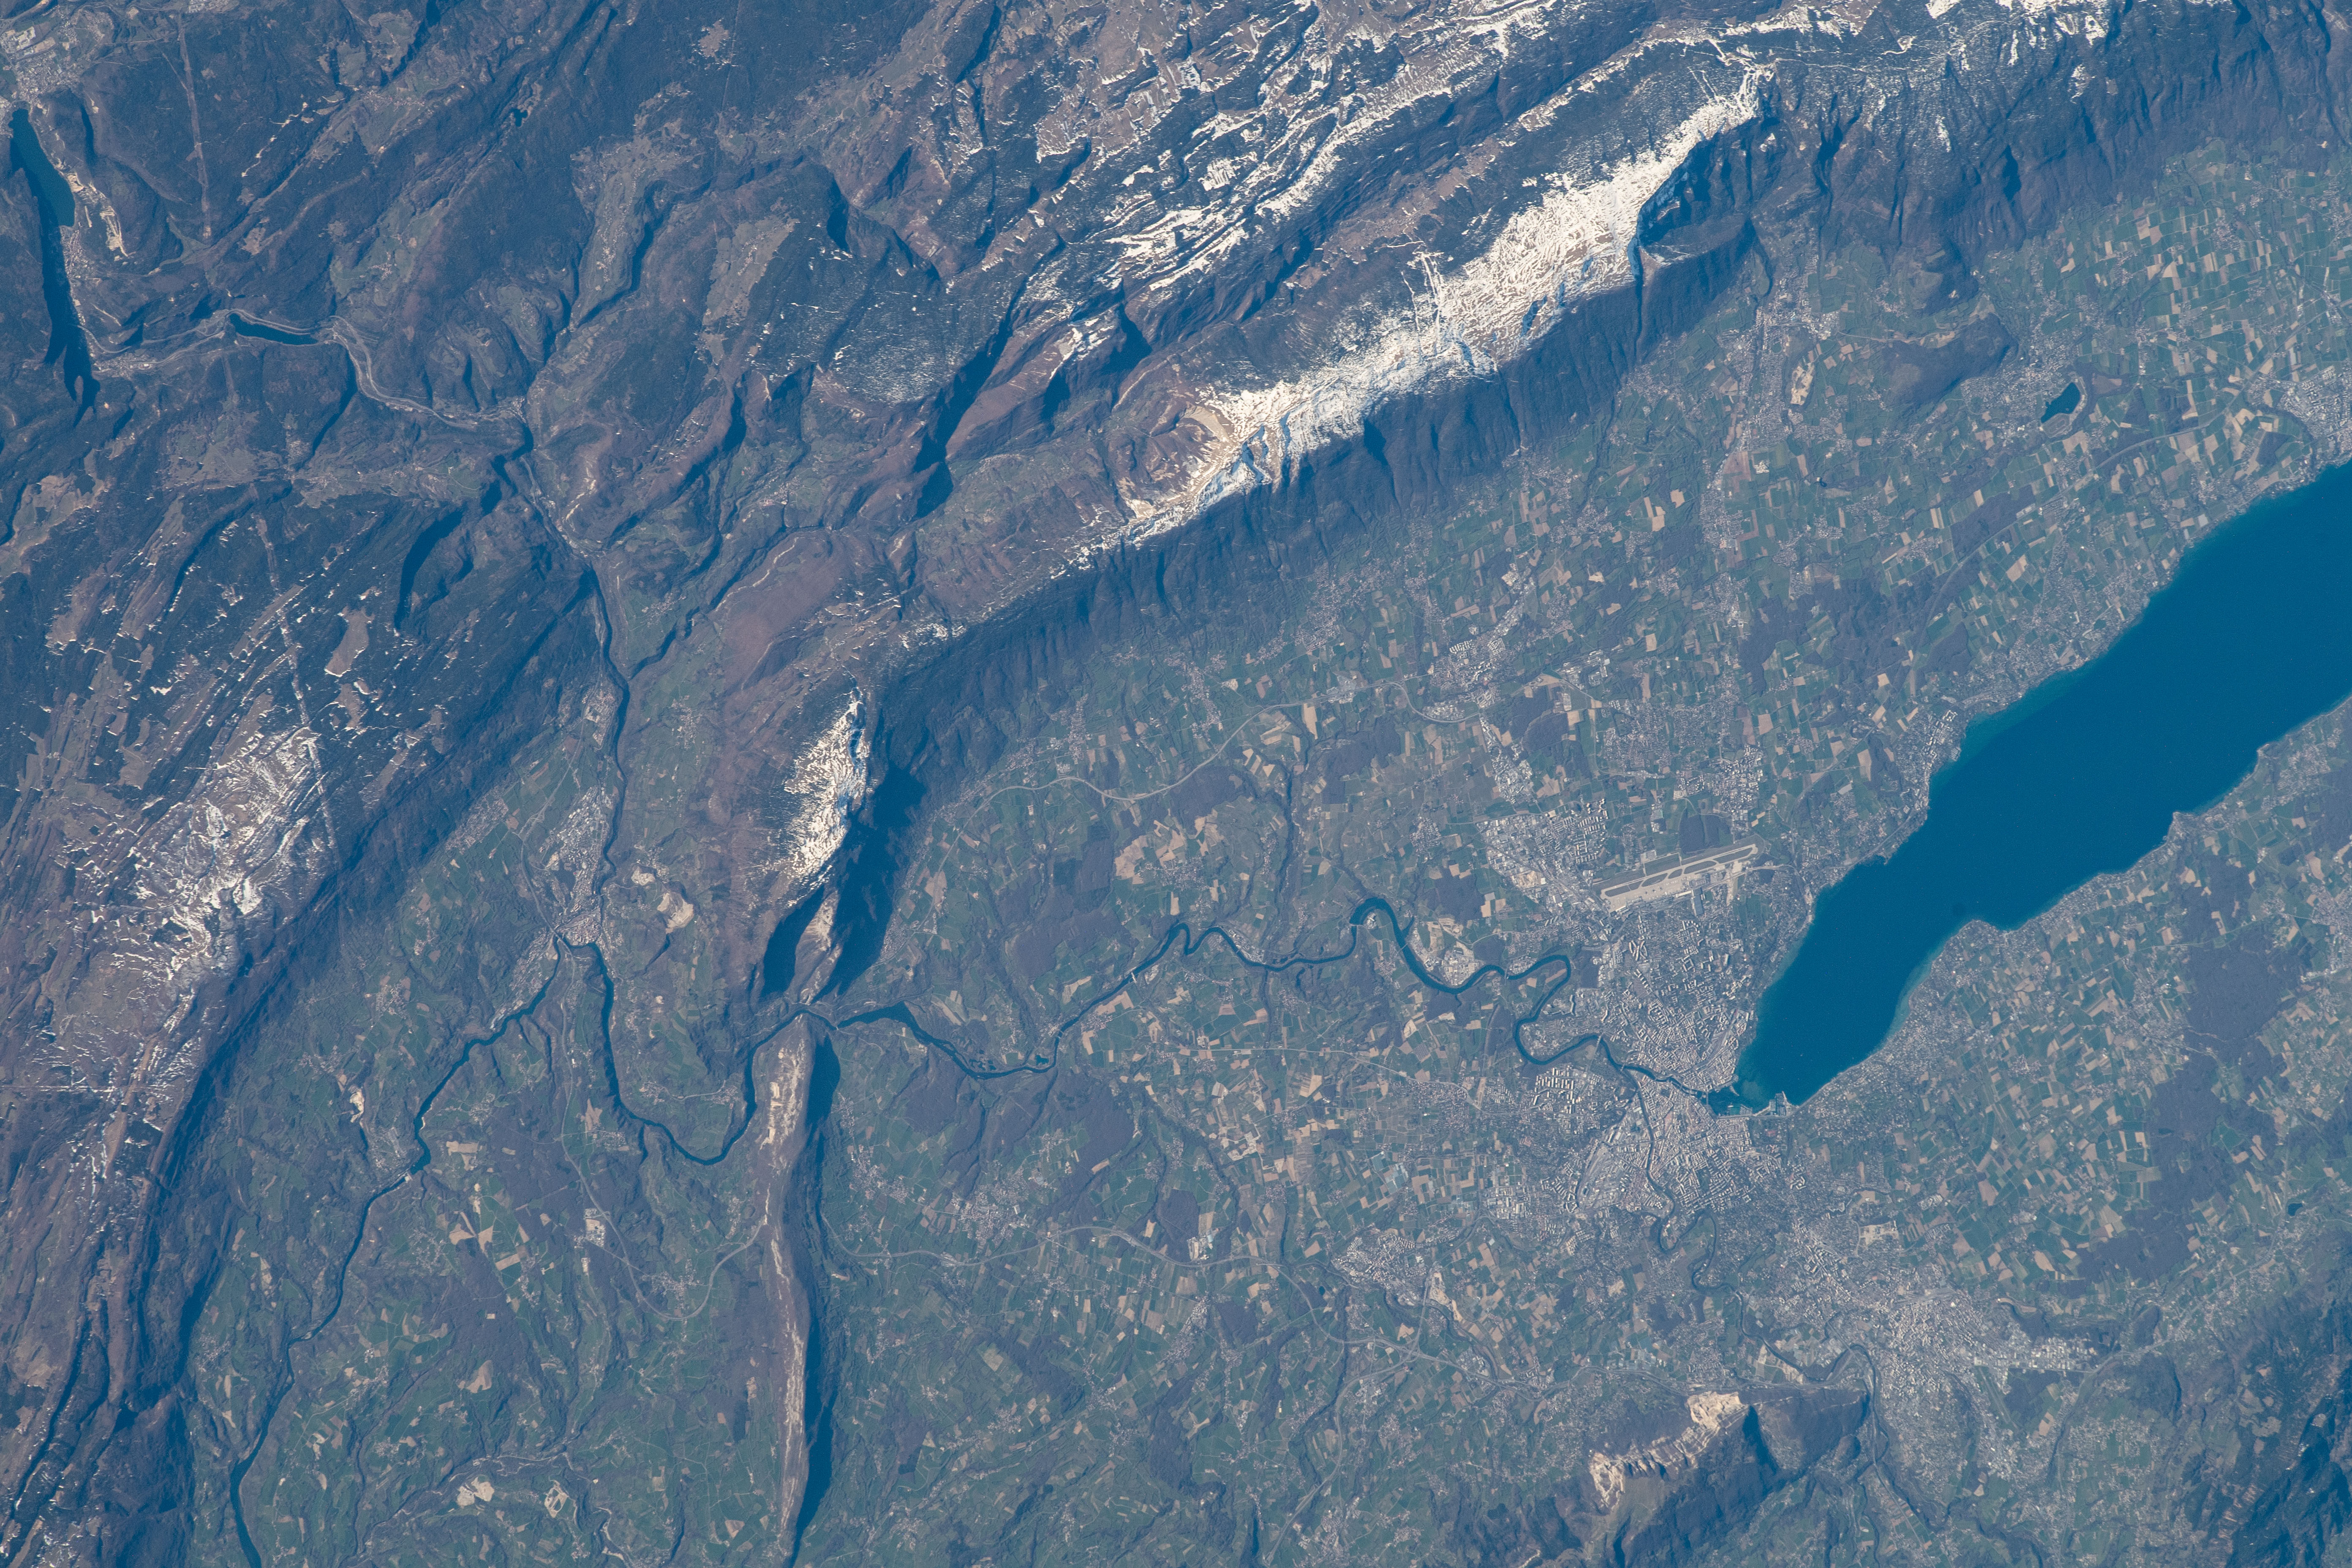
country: FRANCE
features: LEMAN LAKE, GINEBRA CITY, RODANO RIVER
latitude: 46.1
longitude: 6.0
